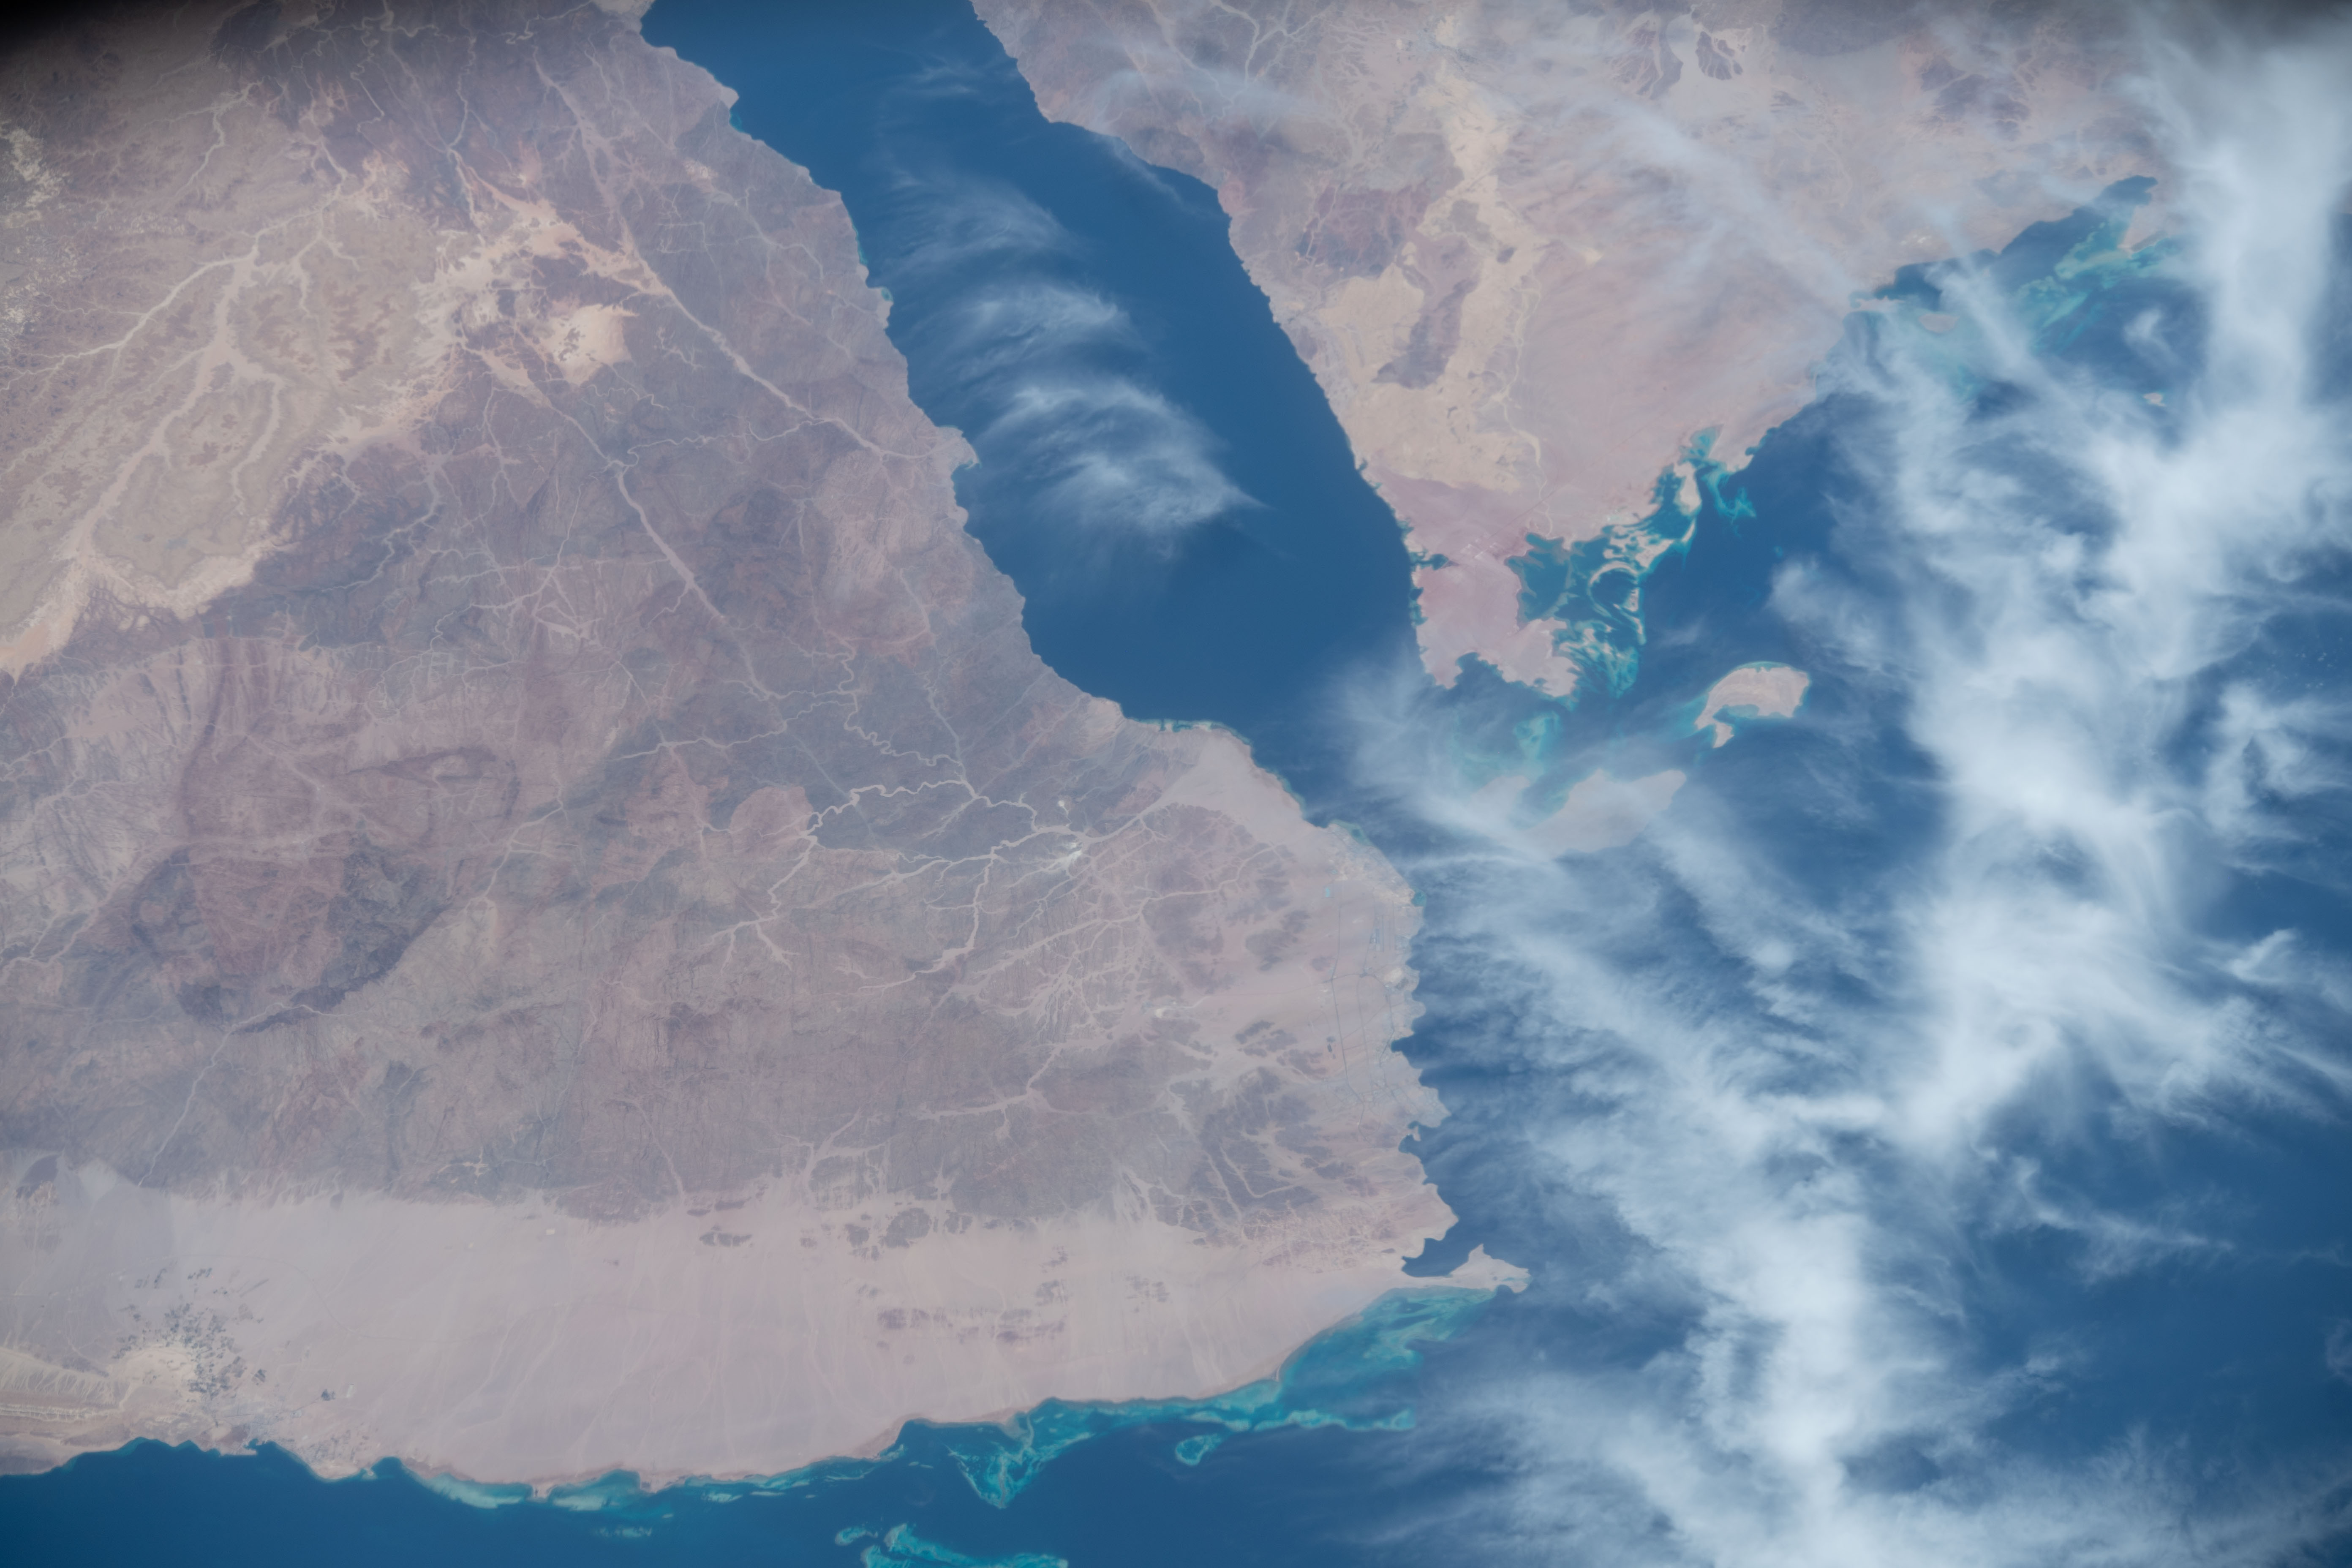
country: EGYPT
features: RED SEA, GULF OF SUEZ, GULF OF AQABA SUEZ GULF,SAUDI ARABIA,AQABA GULF,BORDERS: EGYPT,RED SEA
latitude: 28.2
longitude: 34.4
